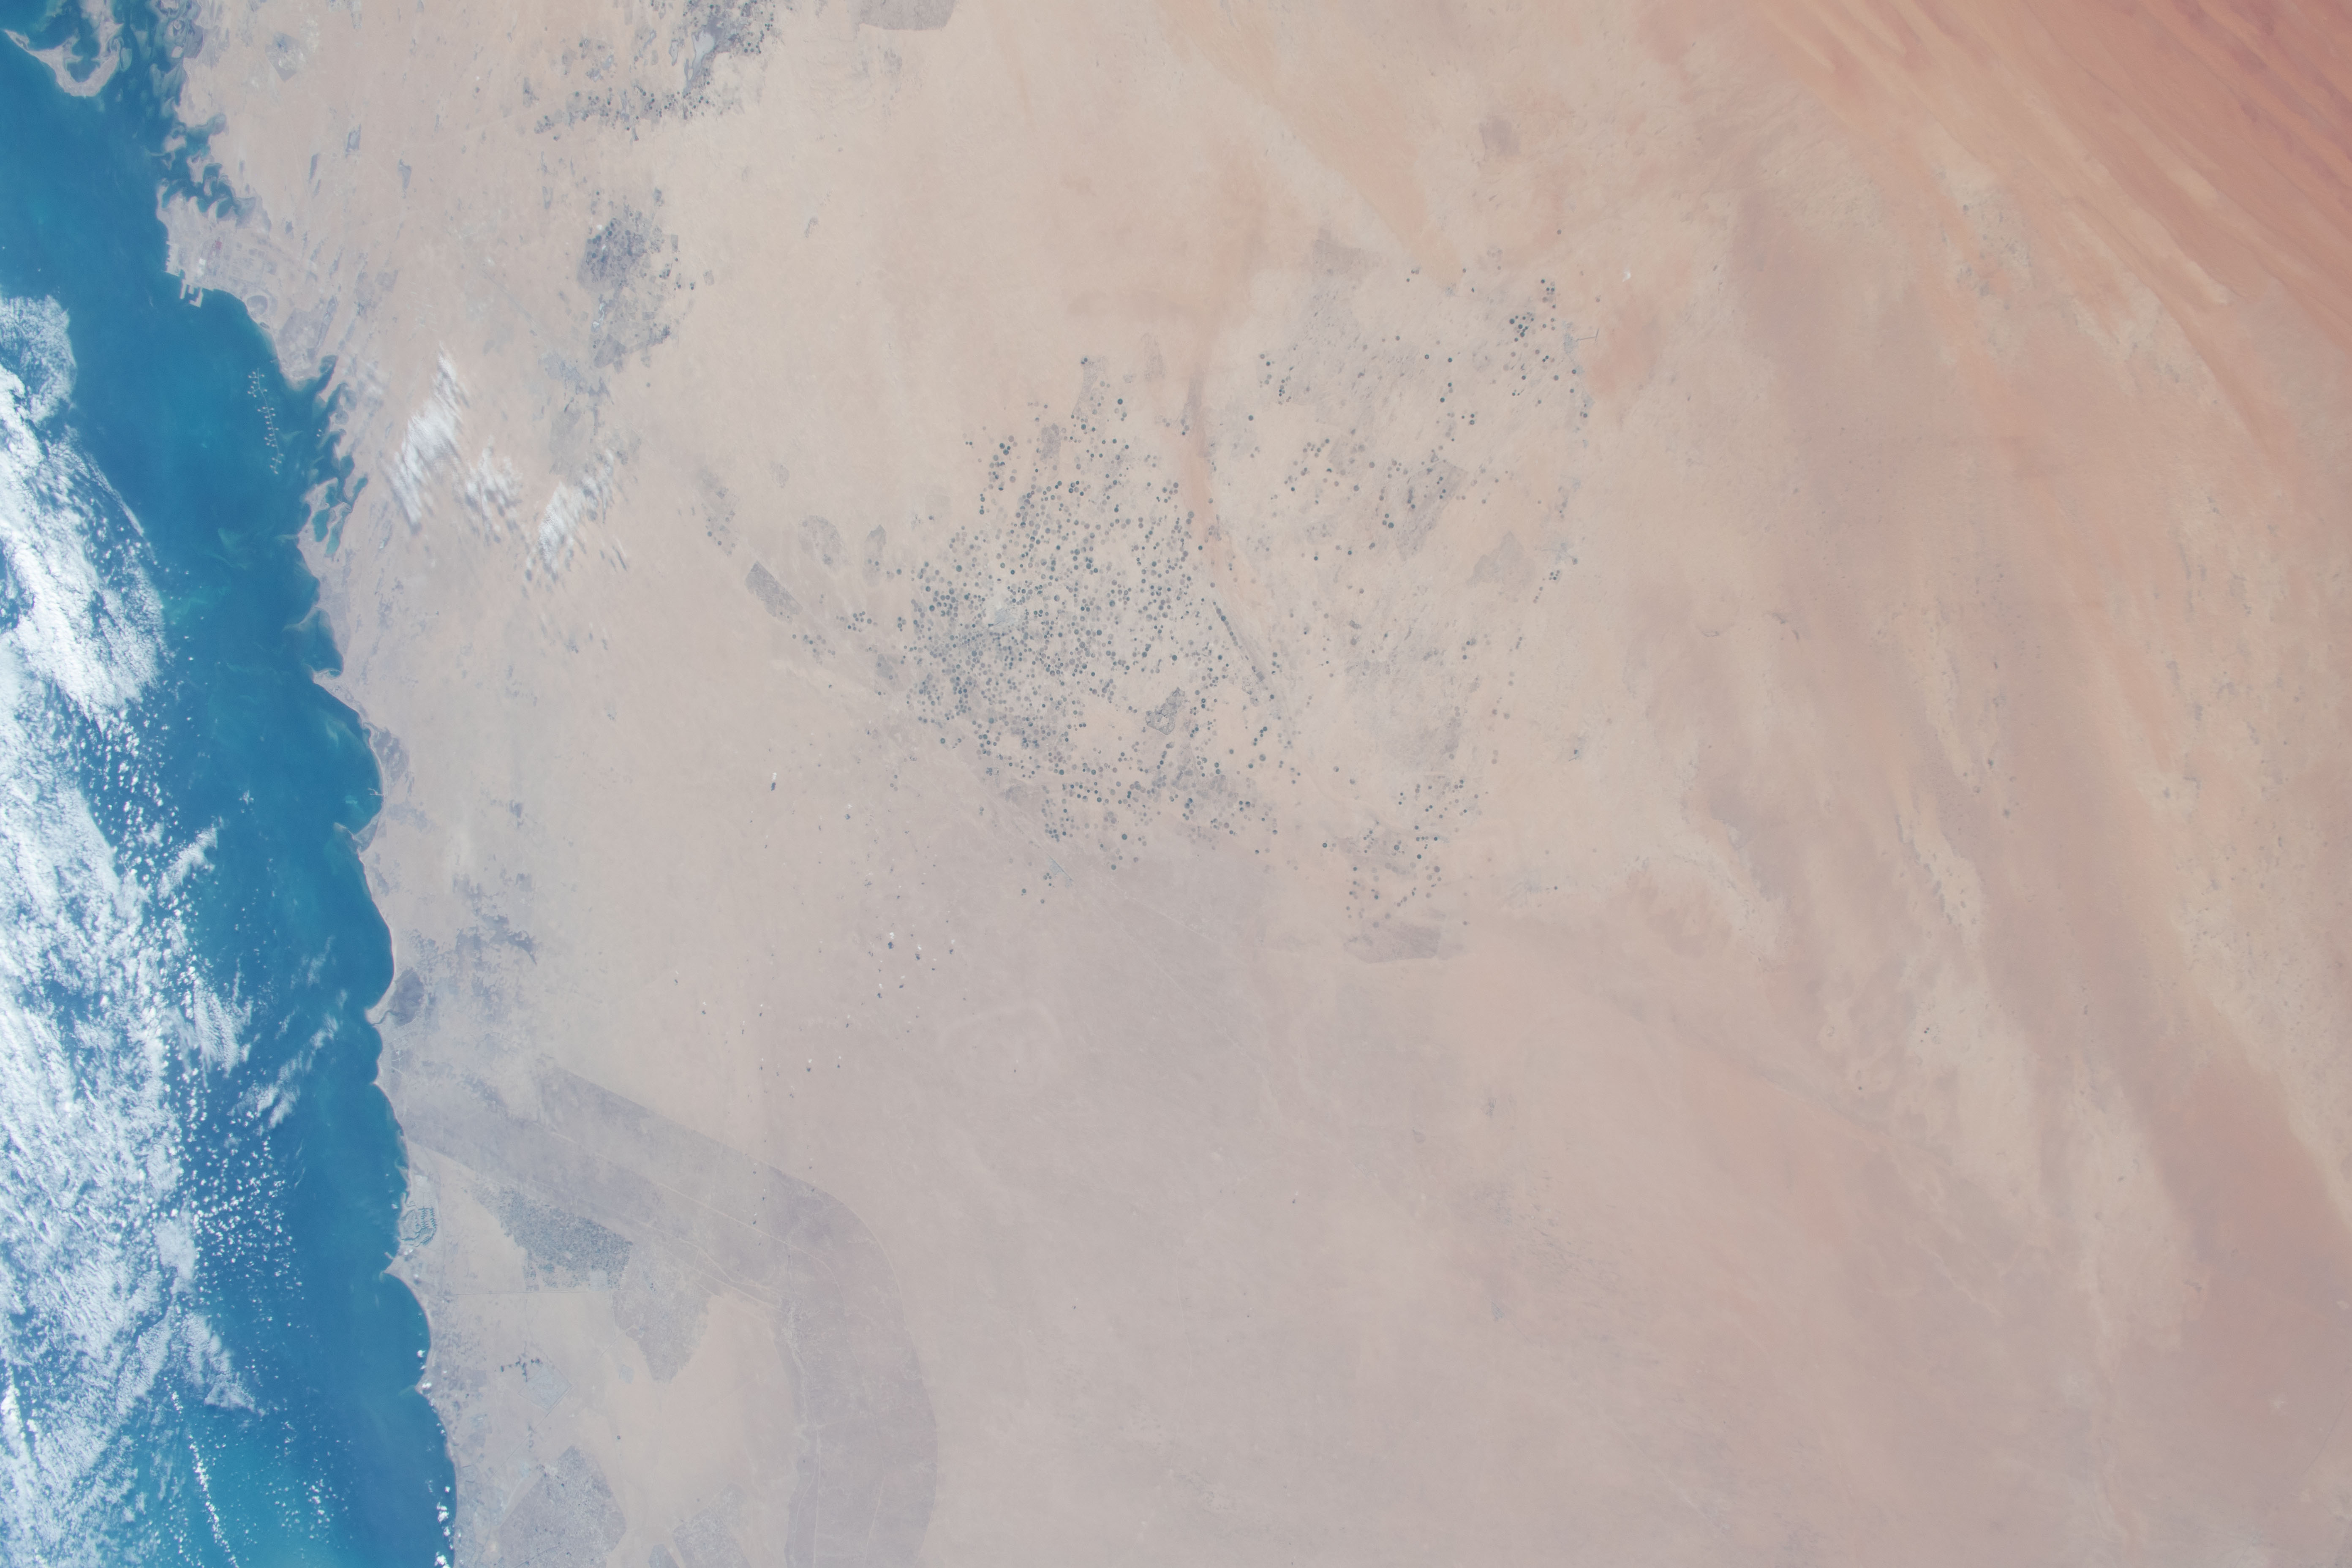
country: SAUDI ARABIA
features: QAYAT AL ULYA, PERSIAN GULF, SAUDI ARABIA
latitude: 27.5
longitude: 47.5
